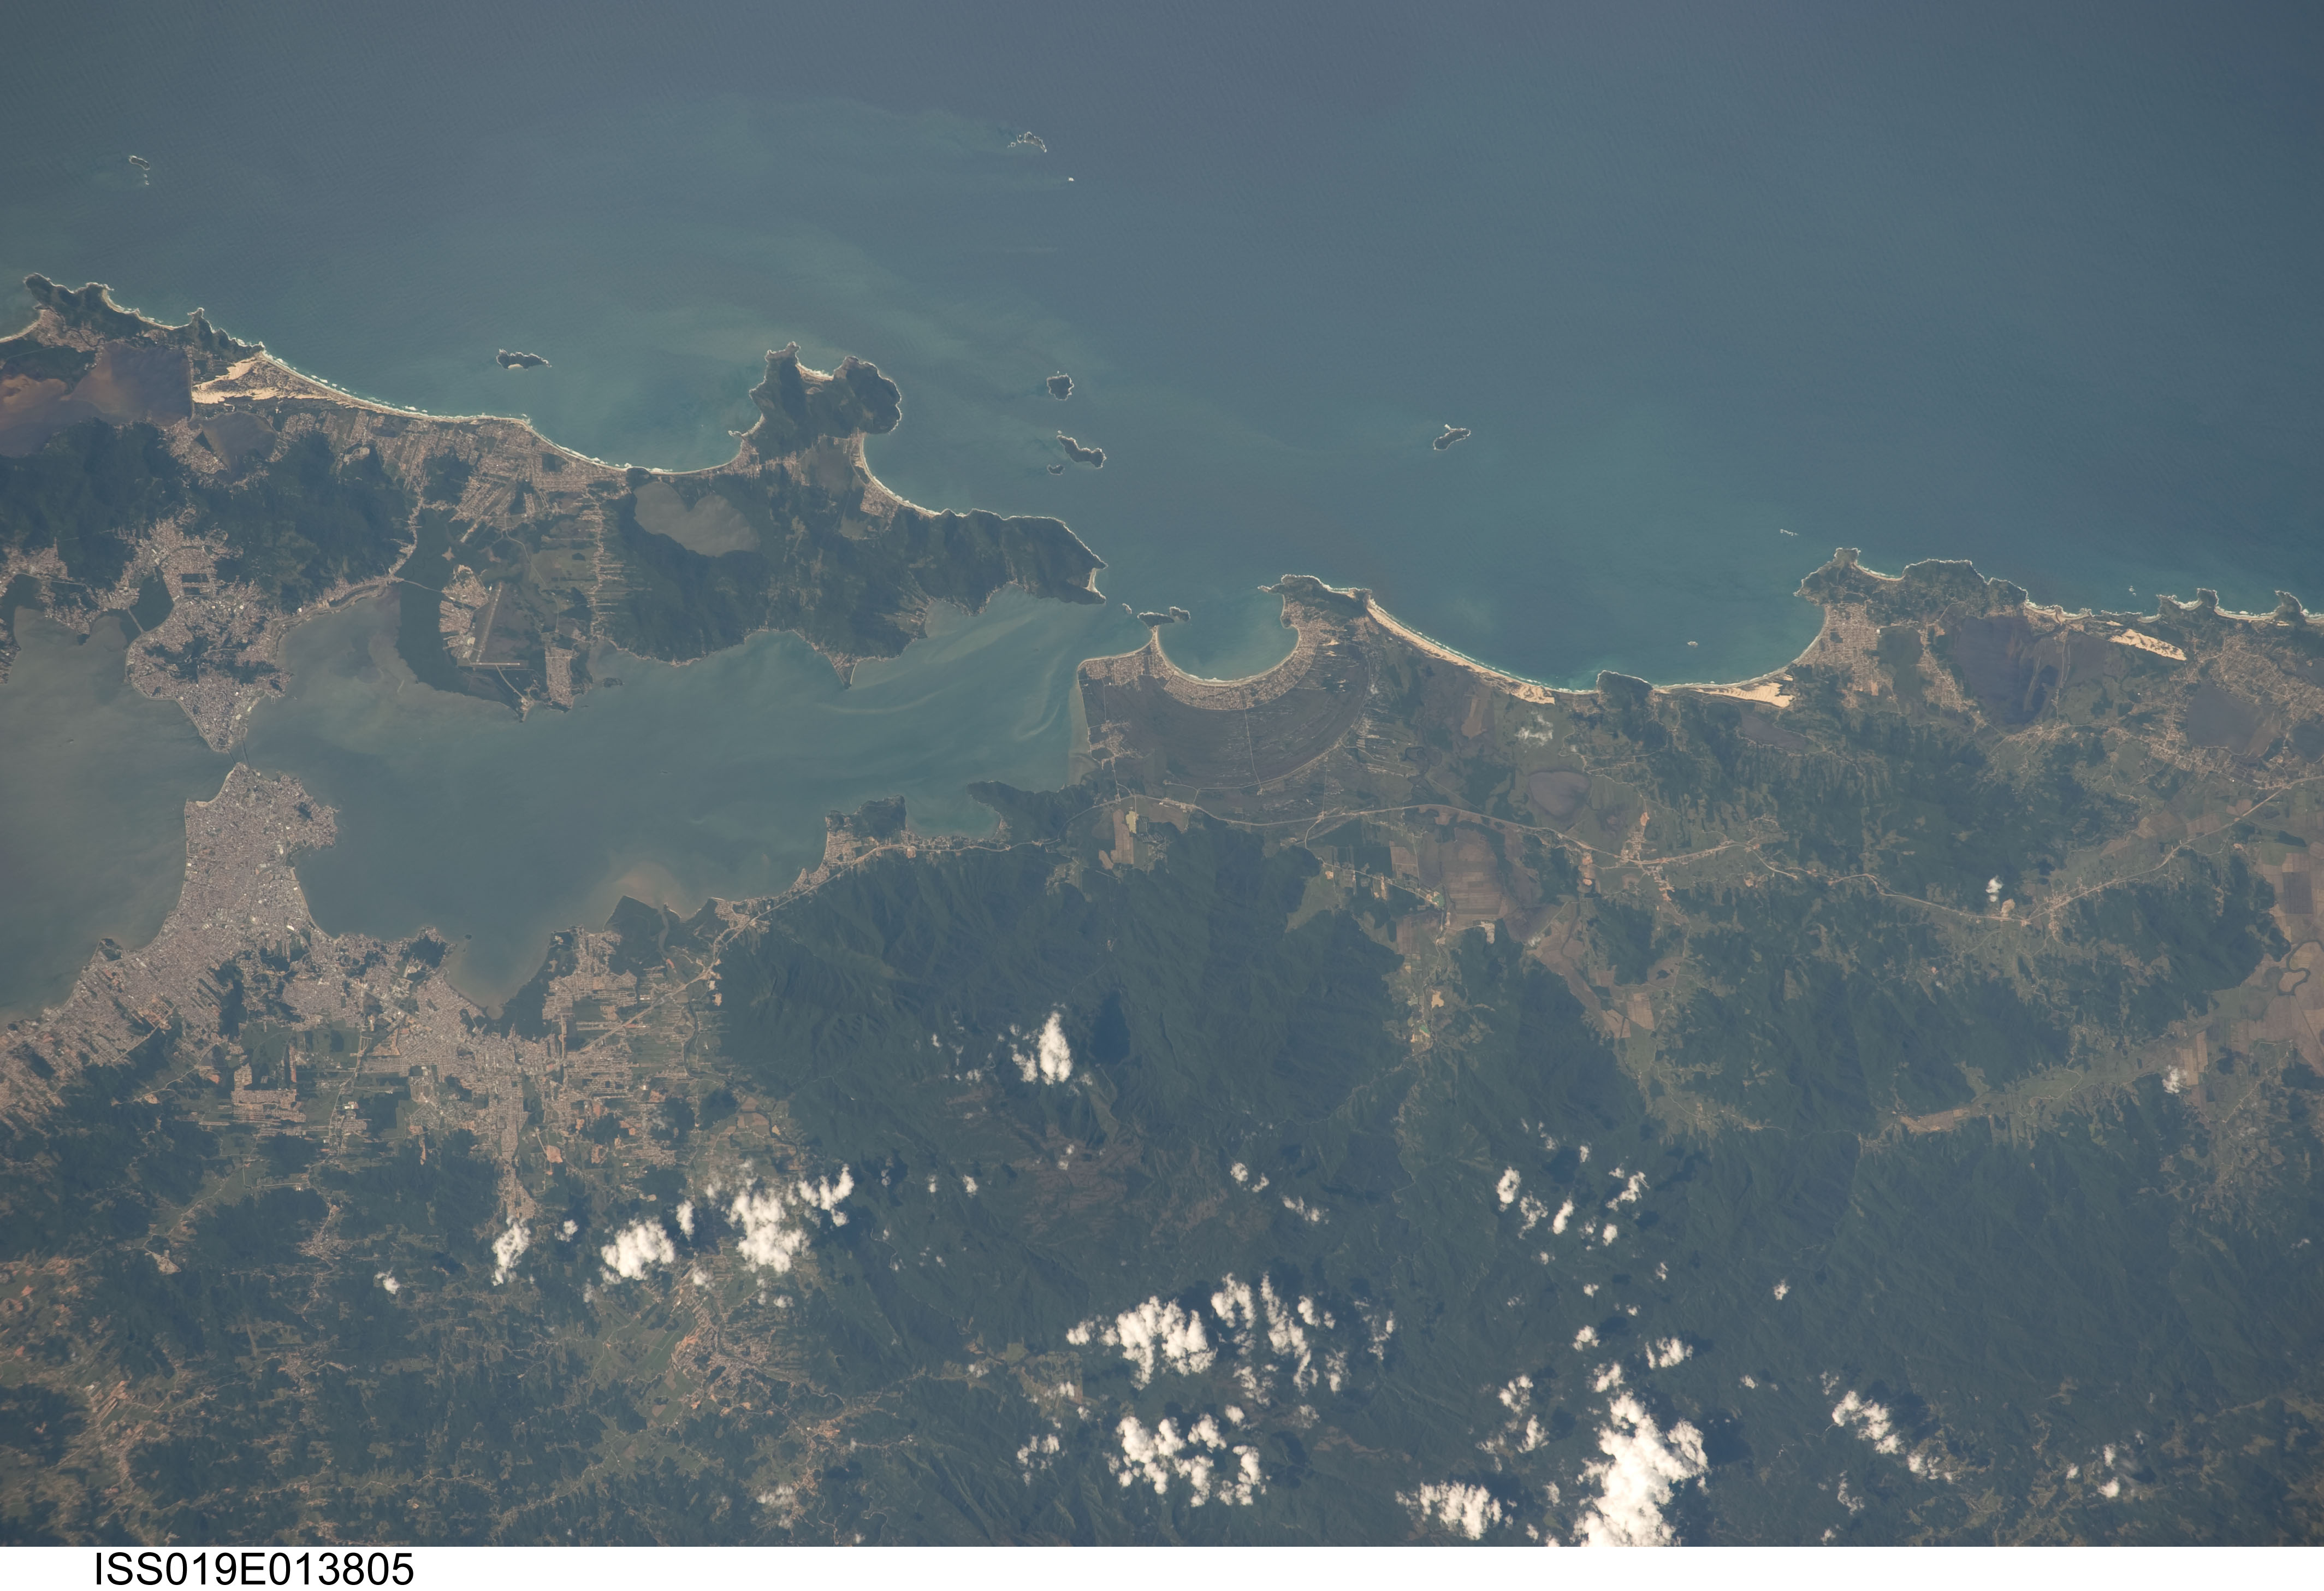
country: BRAZIL
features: STA. CATARINA I., FLORIANOPOLIS
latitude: -27.8
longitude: -48.7
